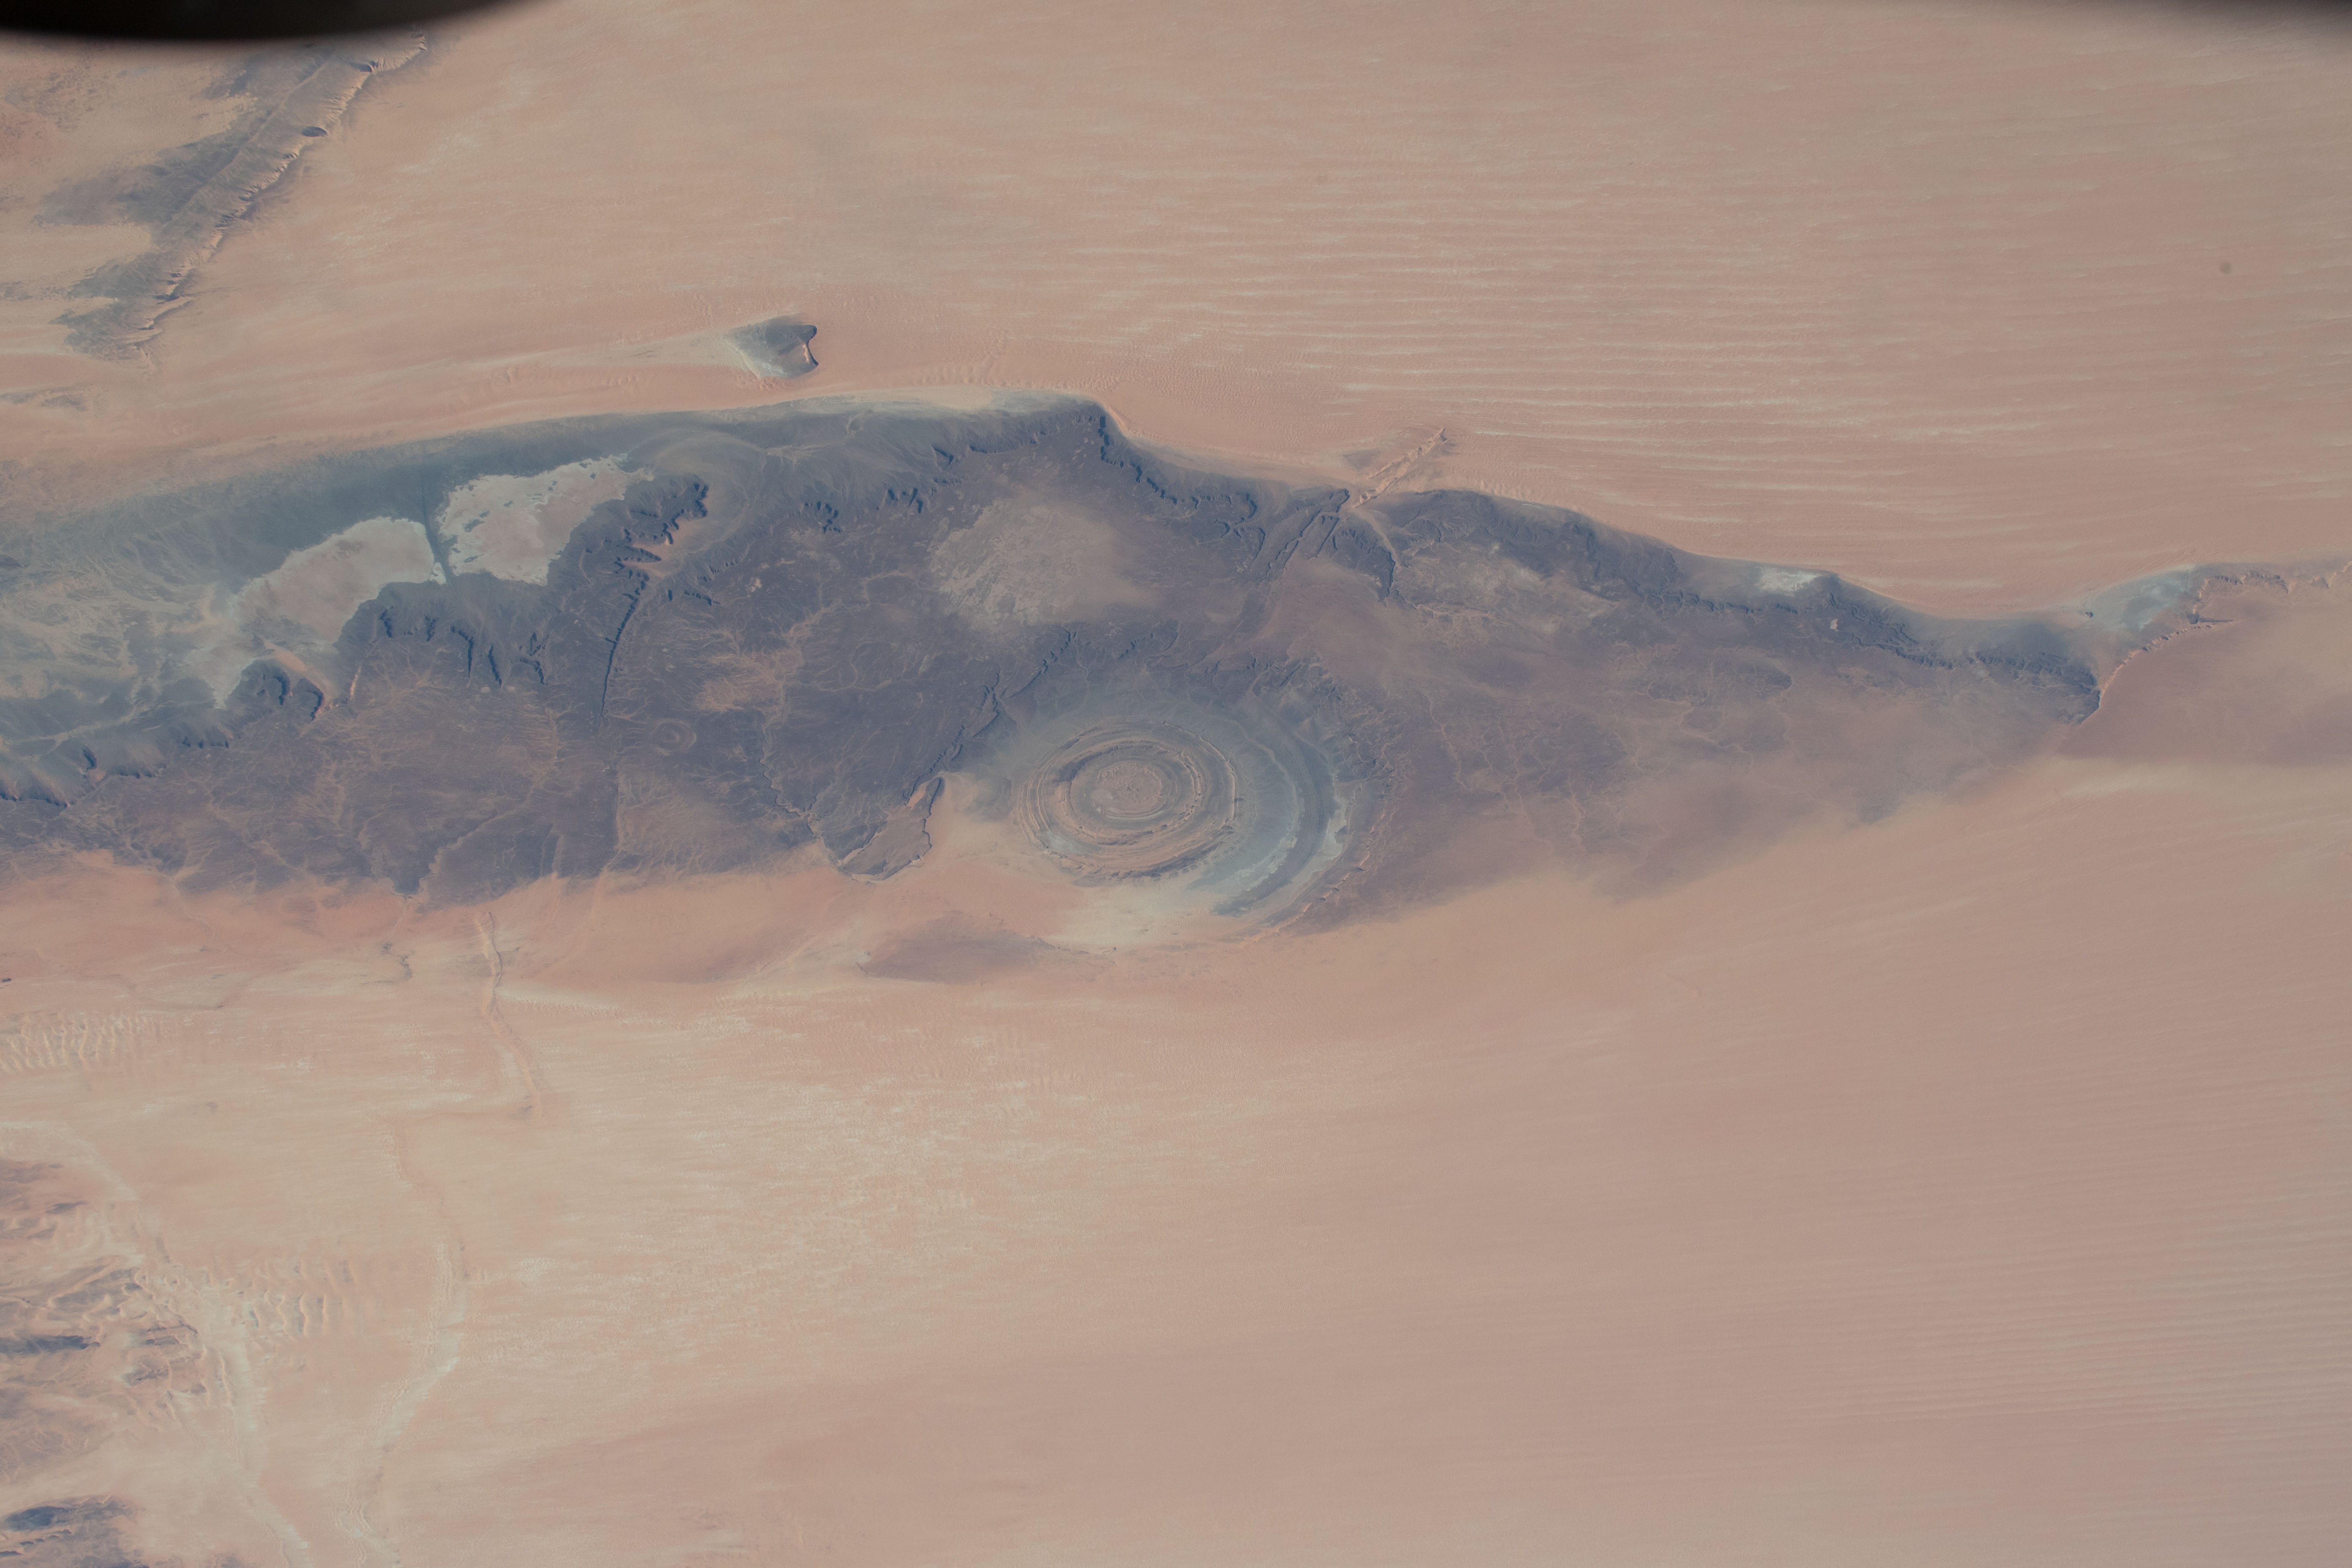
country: MAURITANIA
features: RICHAT STRUCTURE, AKCHAR DESERT
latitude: 21.0
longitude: -11.5
